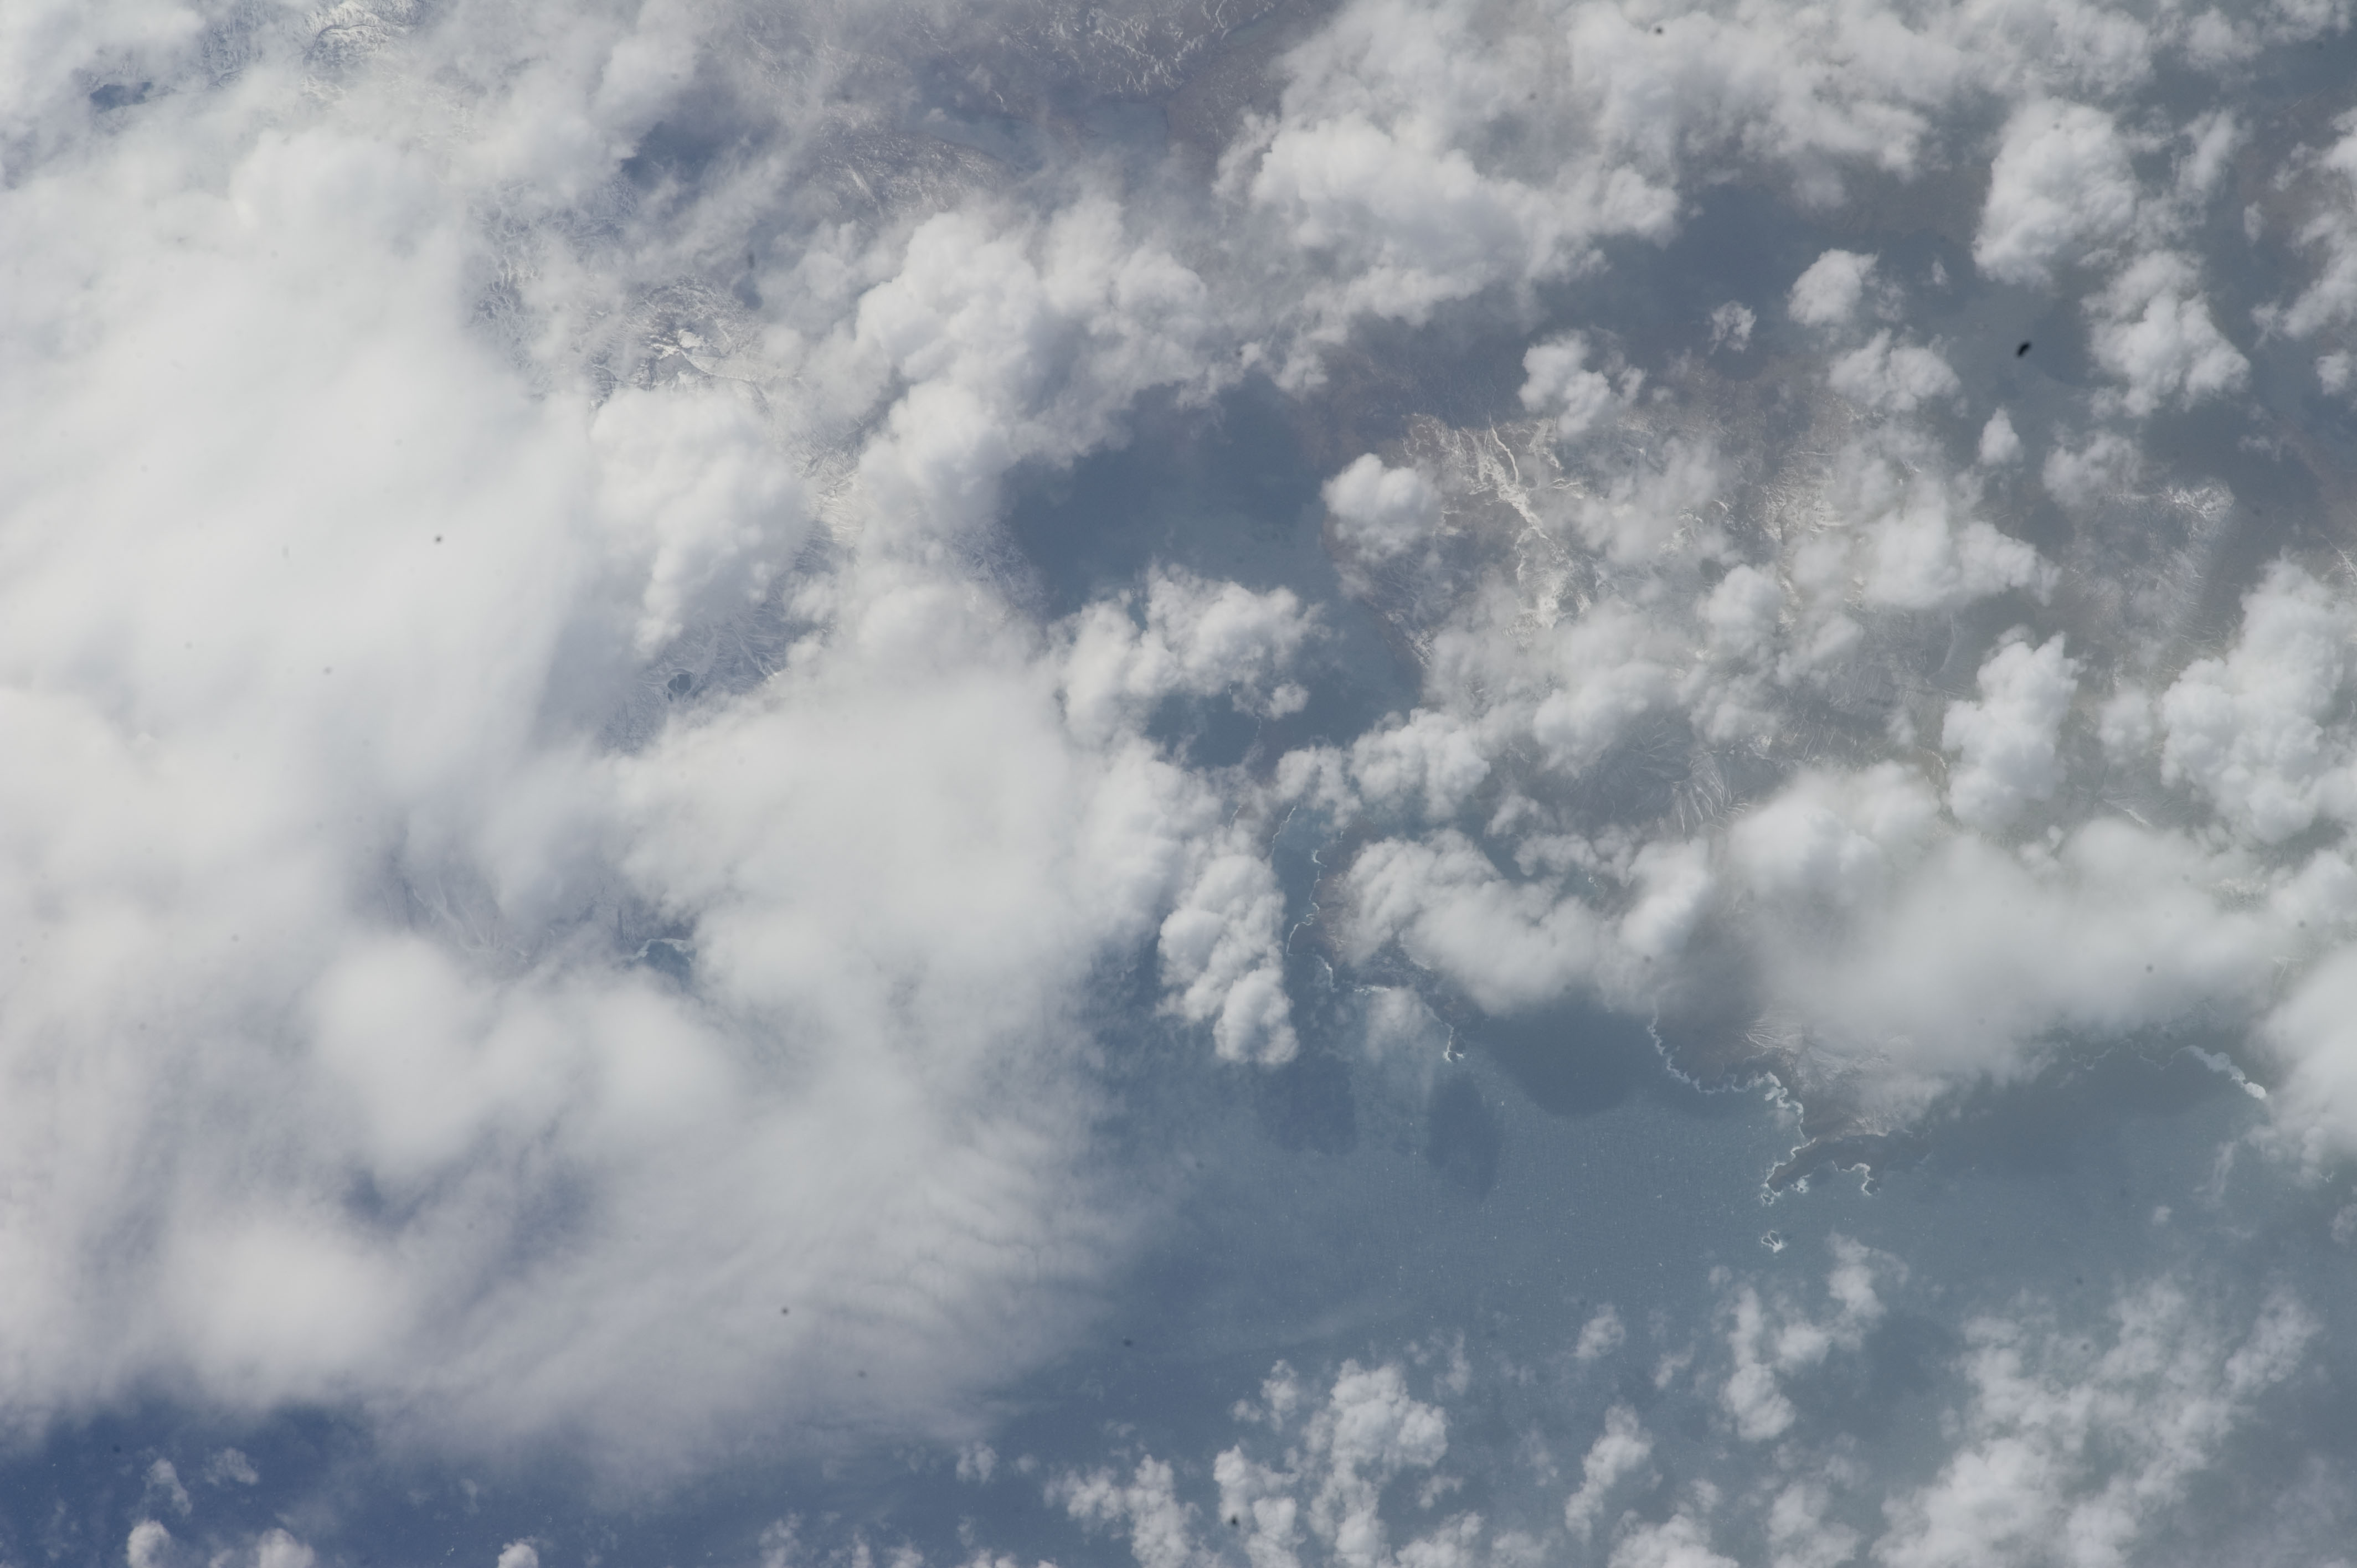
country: KERGUELEN ILES
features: JEANNE D'ARC PEN., BAY OF SWAINS, SNOW, LAKES, RONARC'H PEN., ISLANDS
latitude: -49.6
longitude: 69.7
